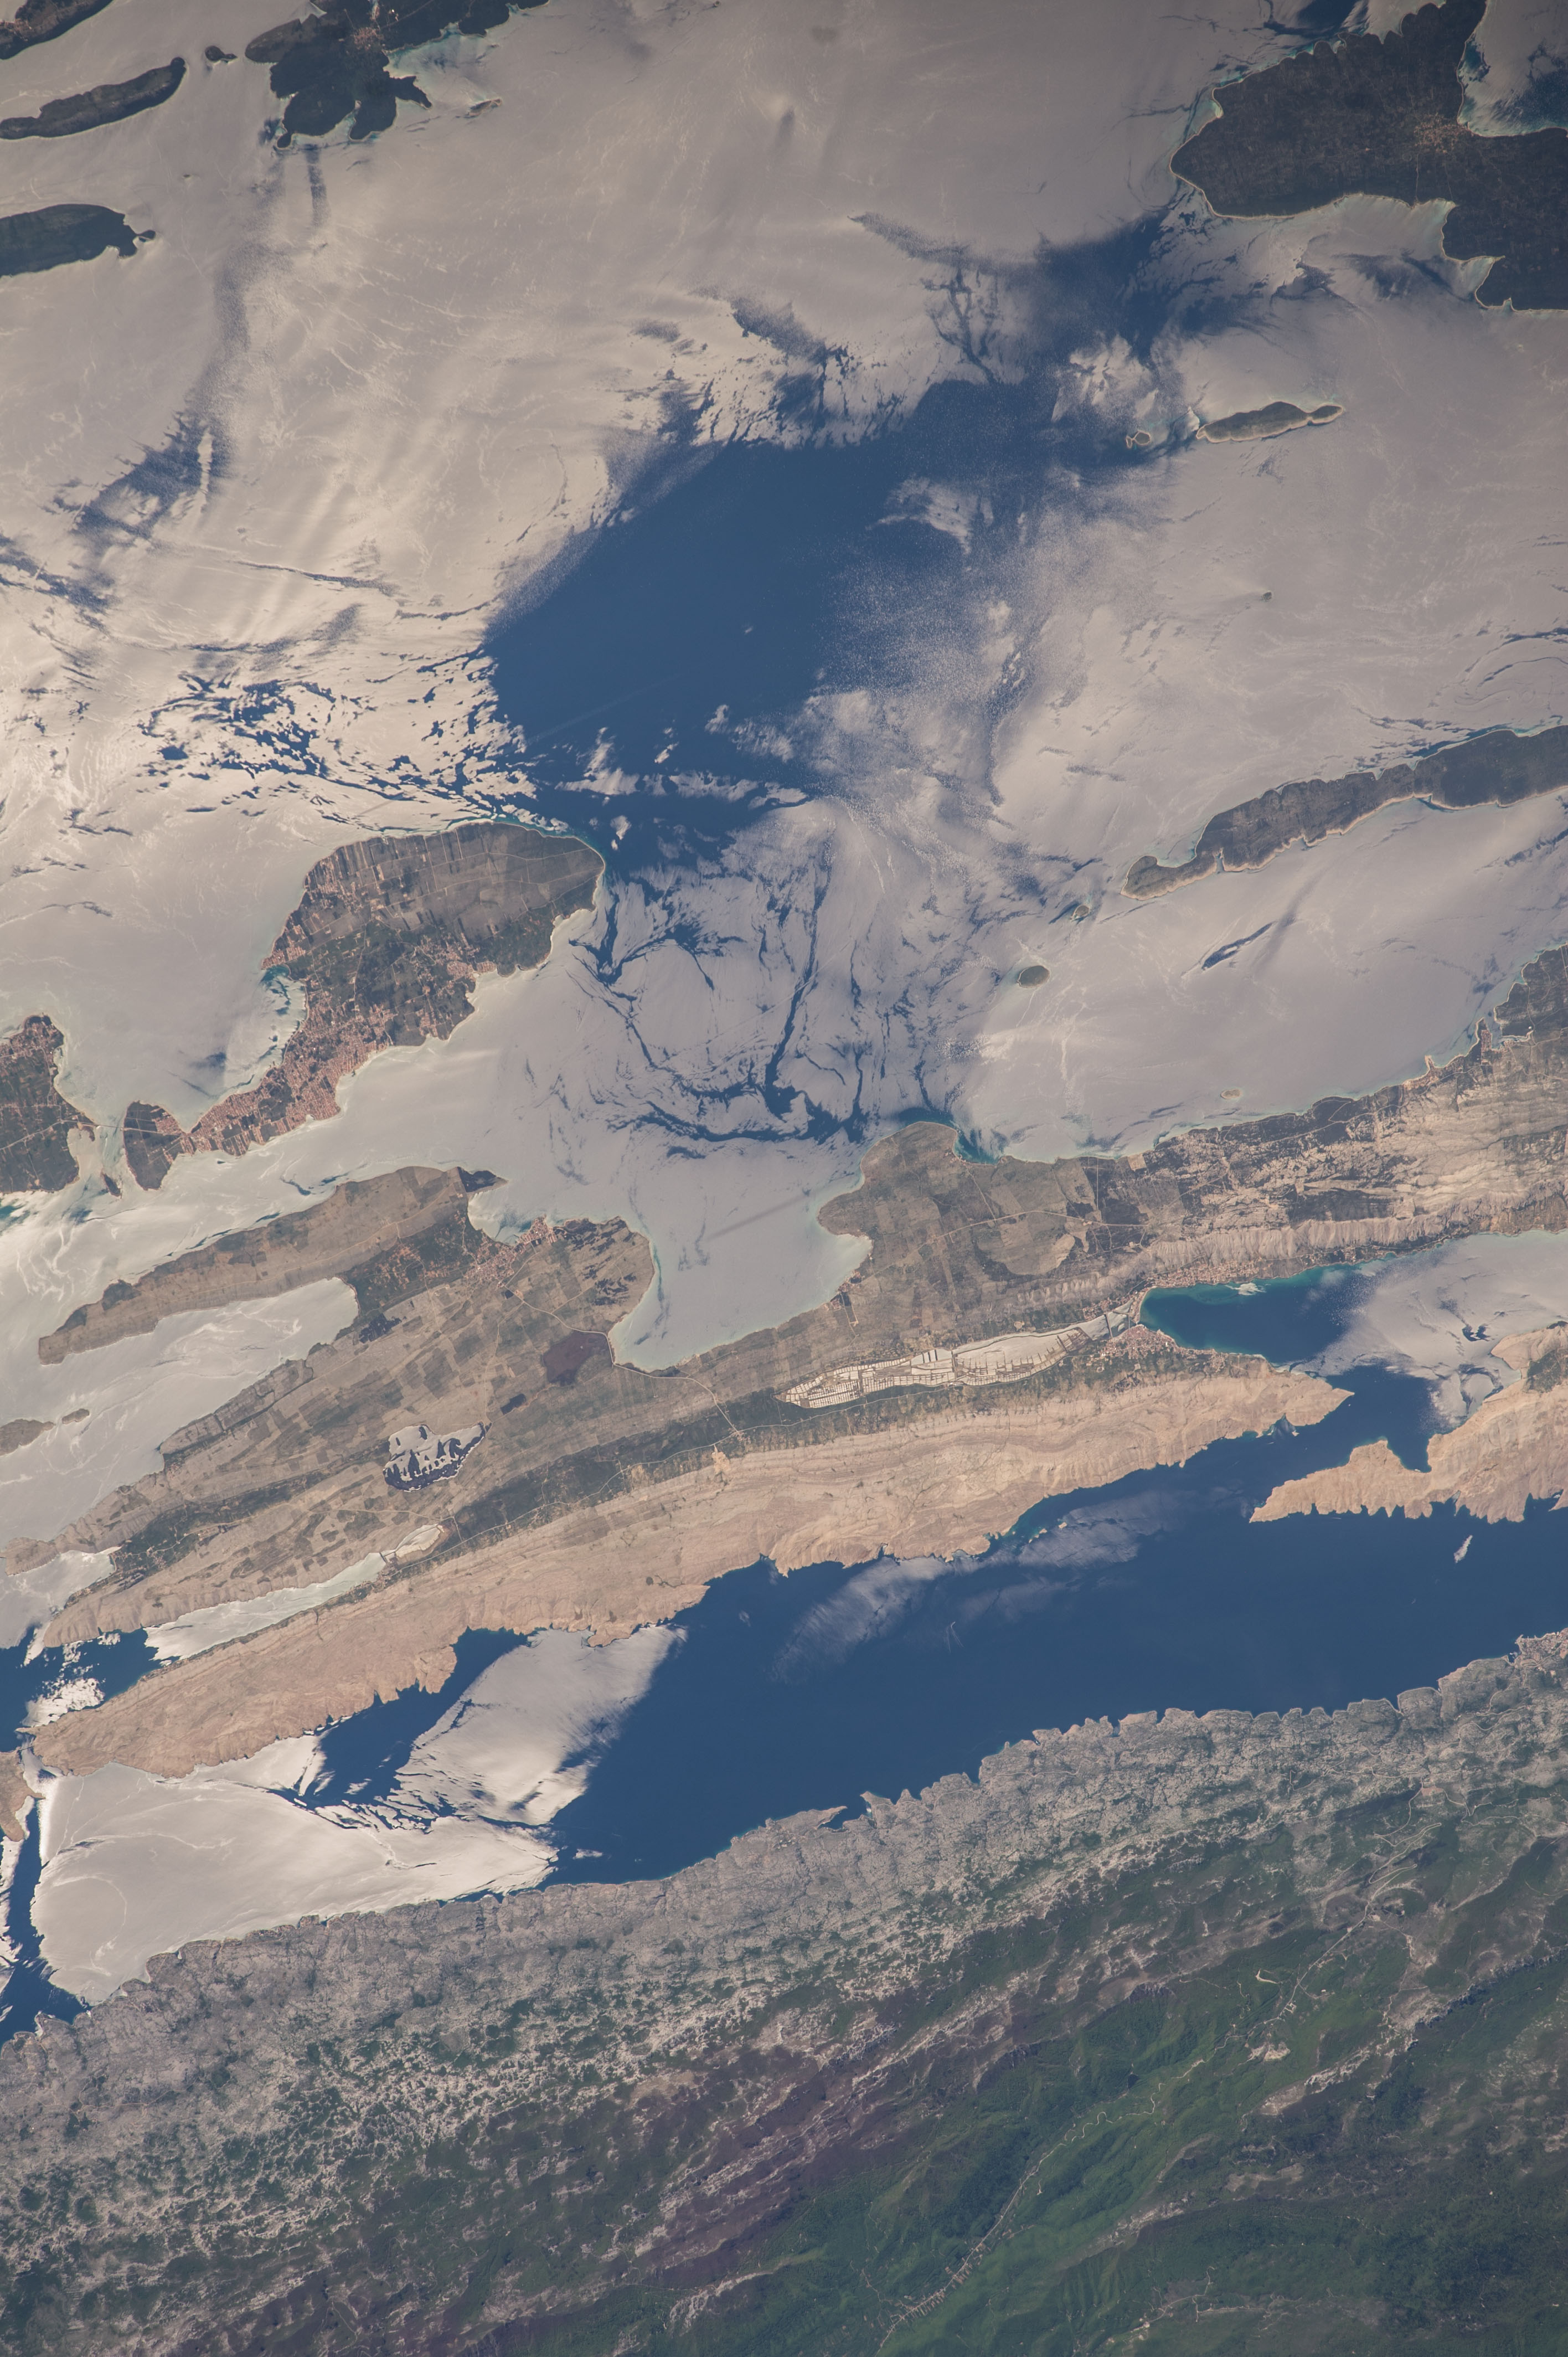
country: CROATIA
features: COAST, DRY LAND, VIR ISLAND, POVLJANA, PAG, MAUN, ISLANDS, ADRIATIC SEA
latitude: 44.4
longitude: 15.1
